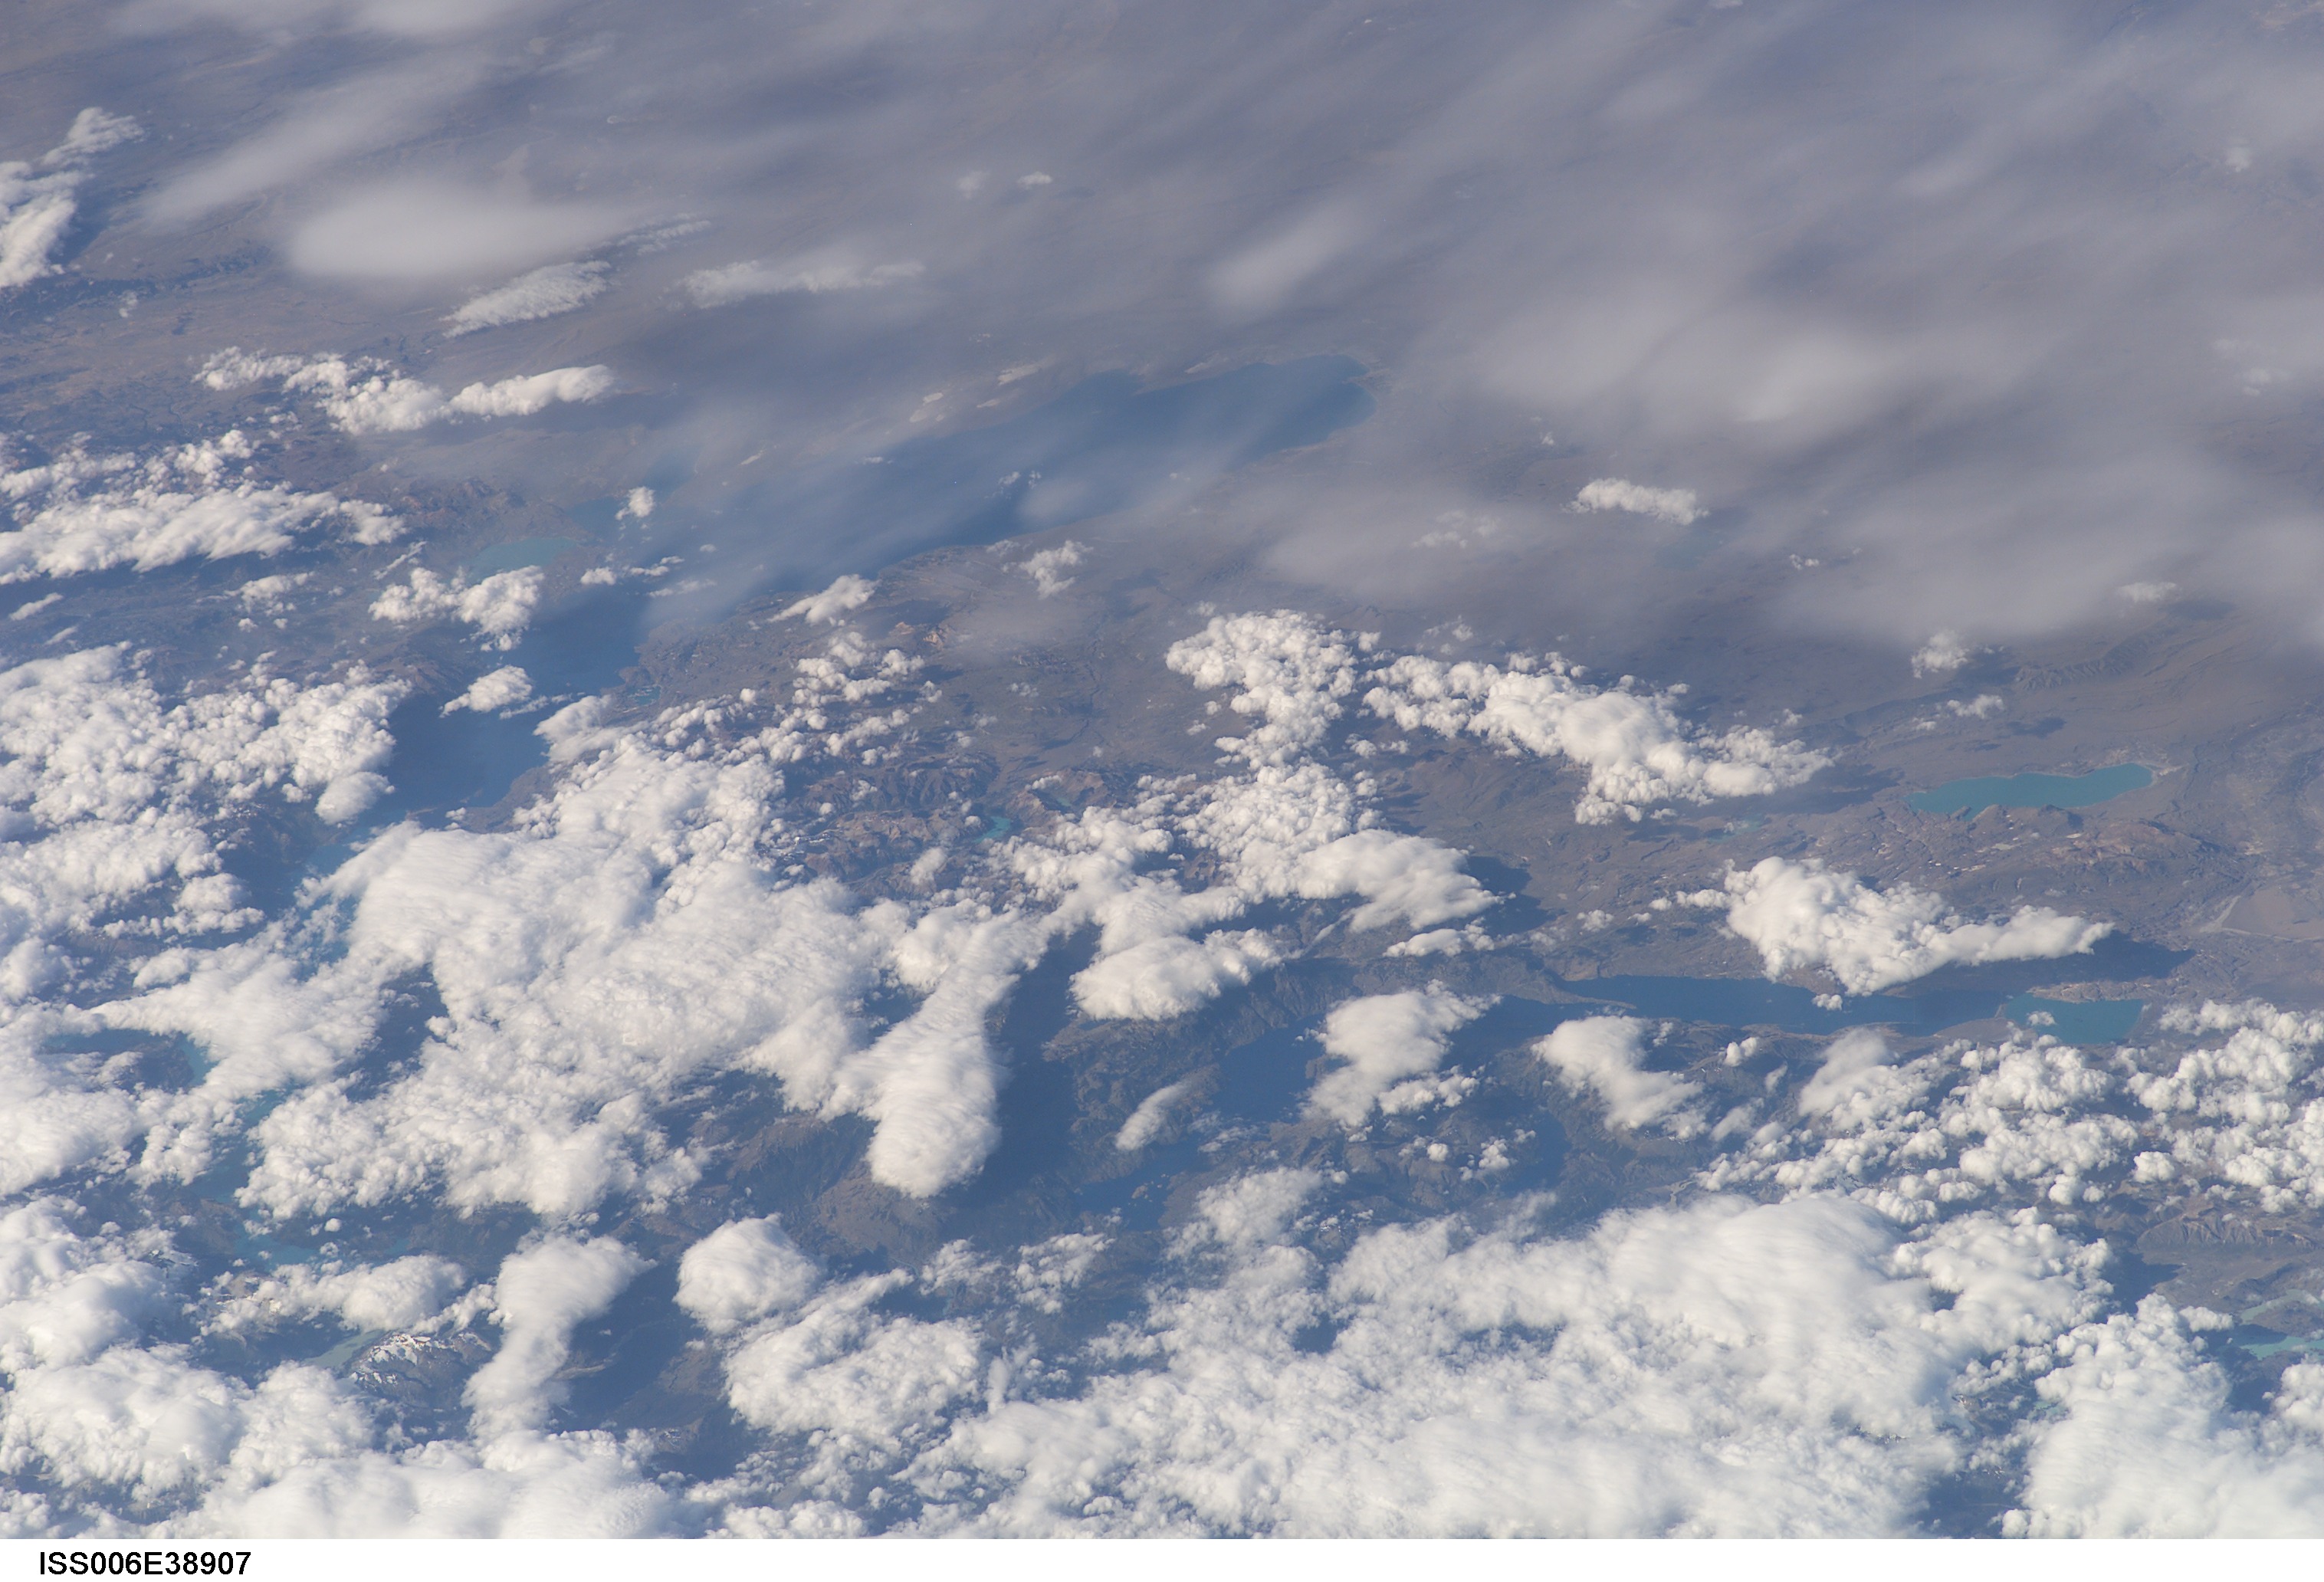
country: ARGENTINA
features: LAKE BUENOS AIRES, LAKE COCHRANE
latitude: -47.0
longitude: -71.5
